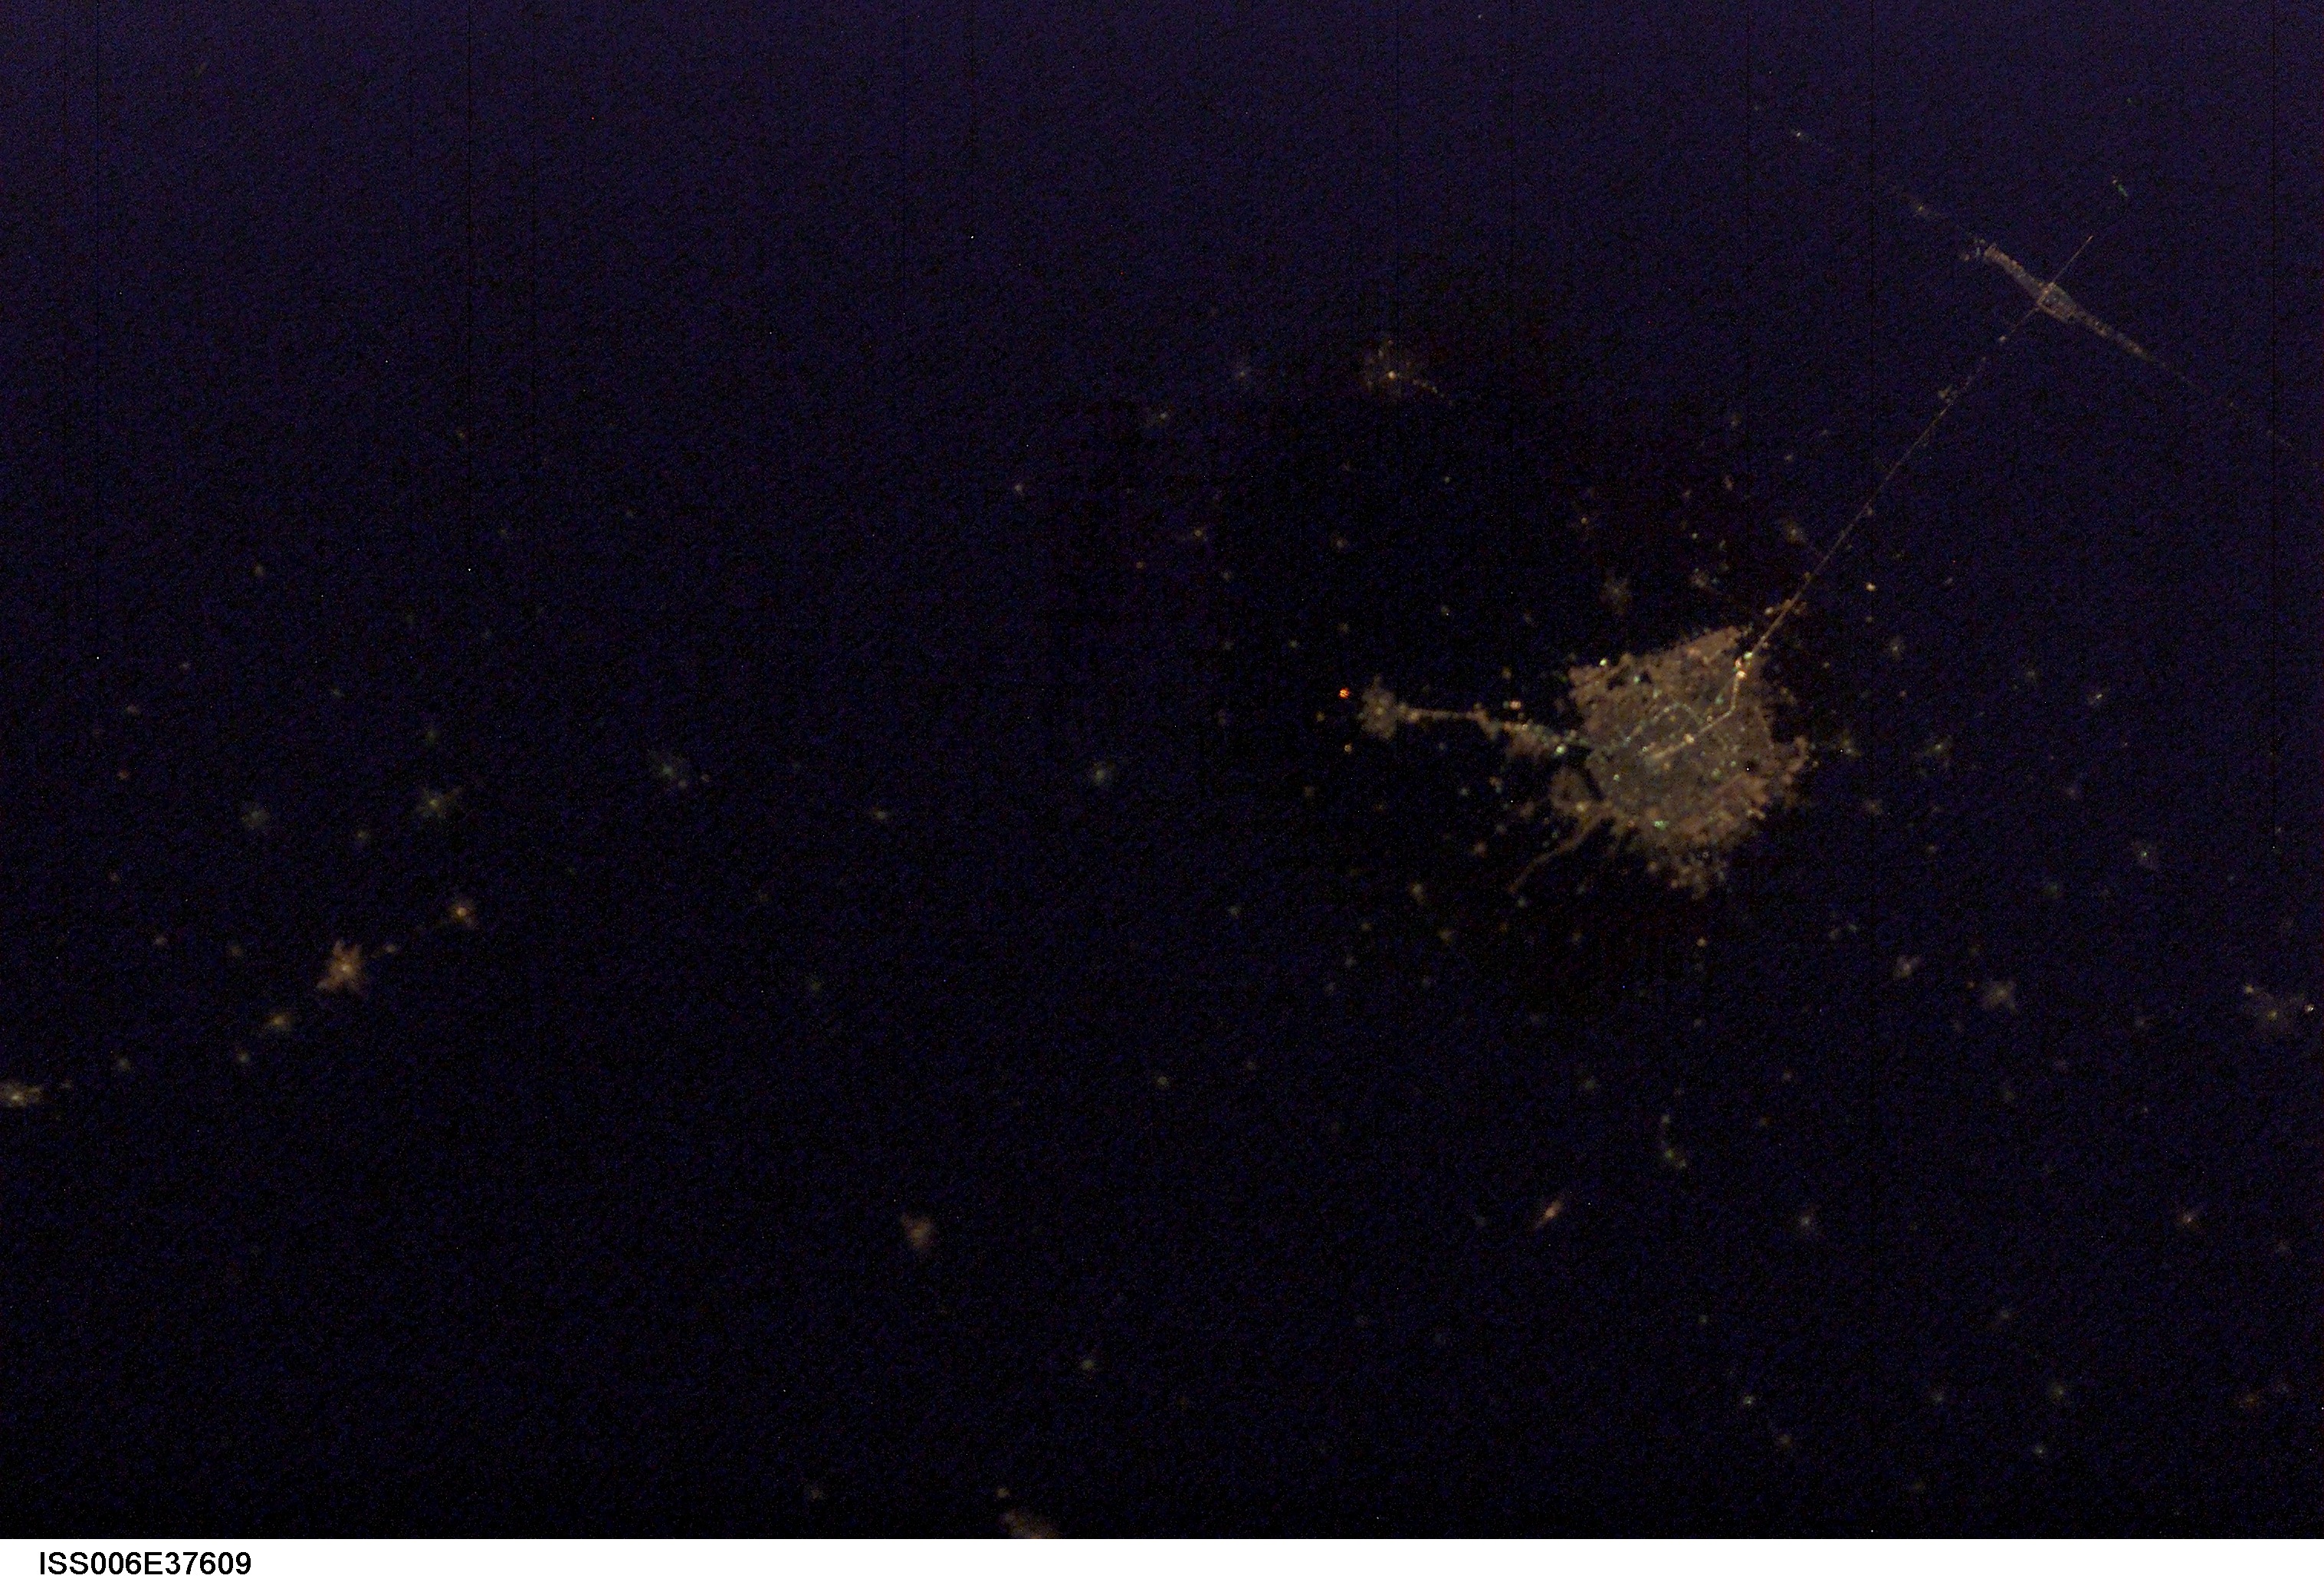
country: MEXICO
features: MERIDA AT NIGHT
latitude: 21.0
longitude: -90.0
